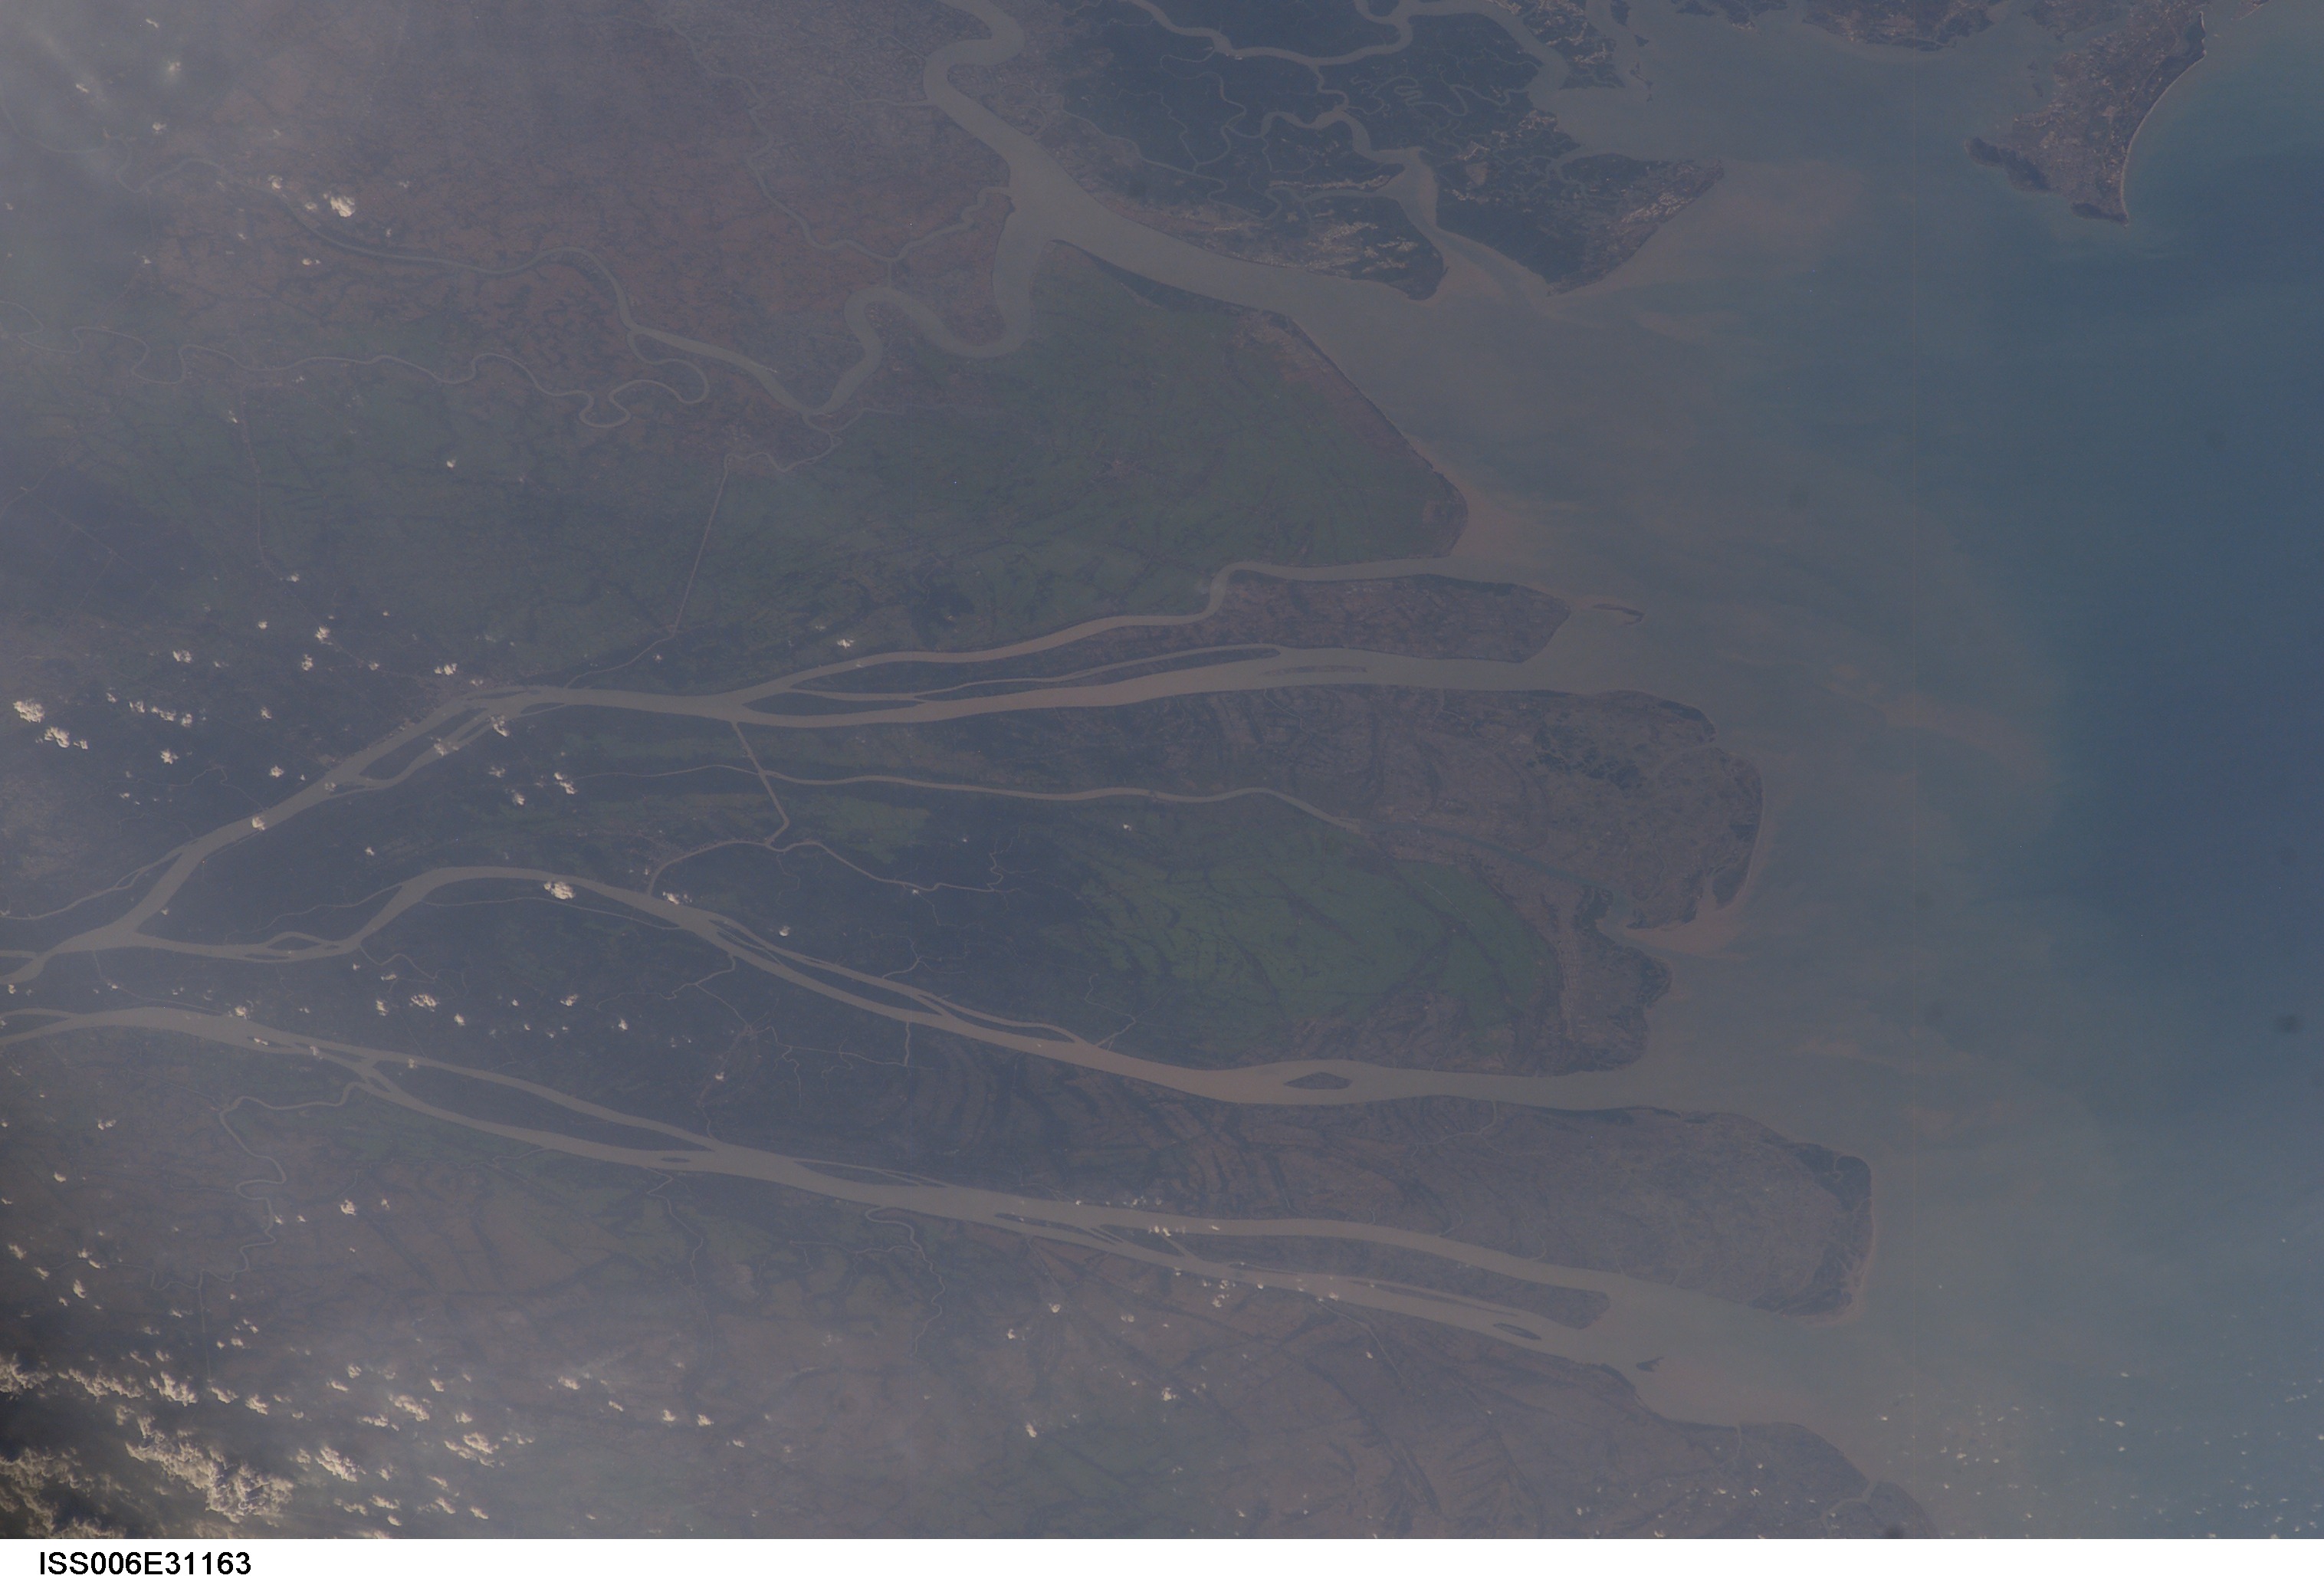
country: VIETNAM
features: MOUTHS OF THE MEKONG
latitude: 10.0
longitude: 106.5
